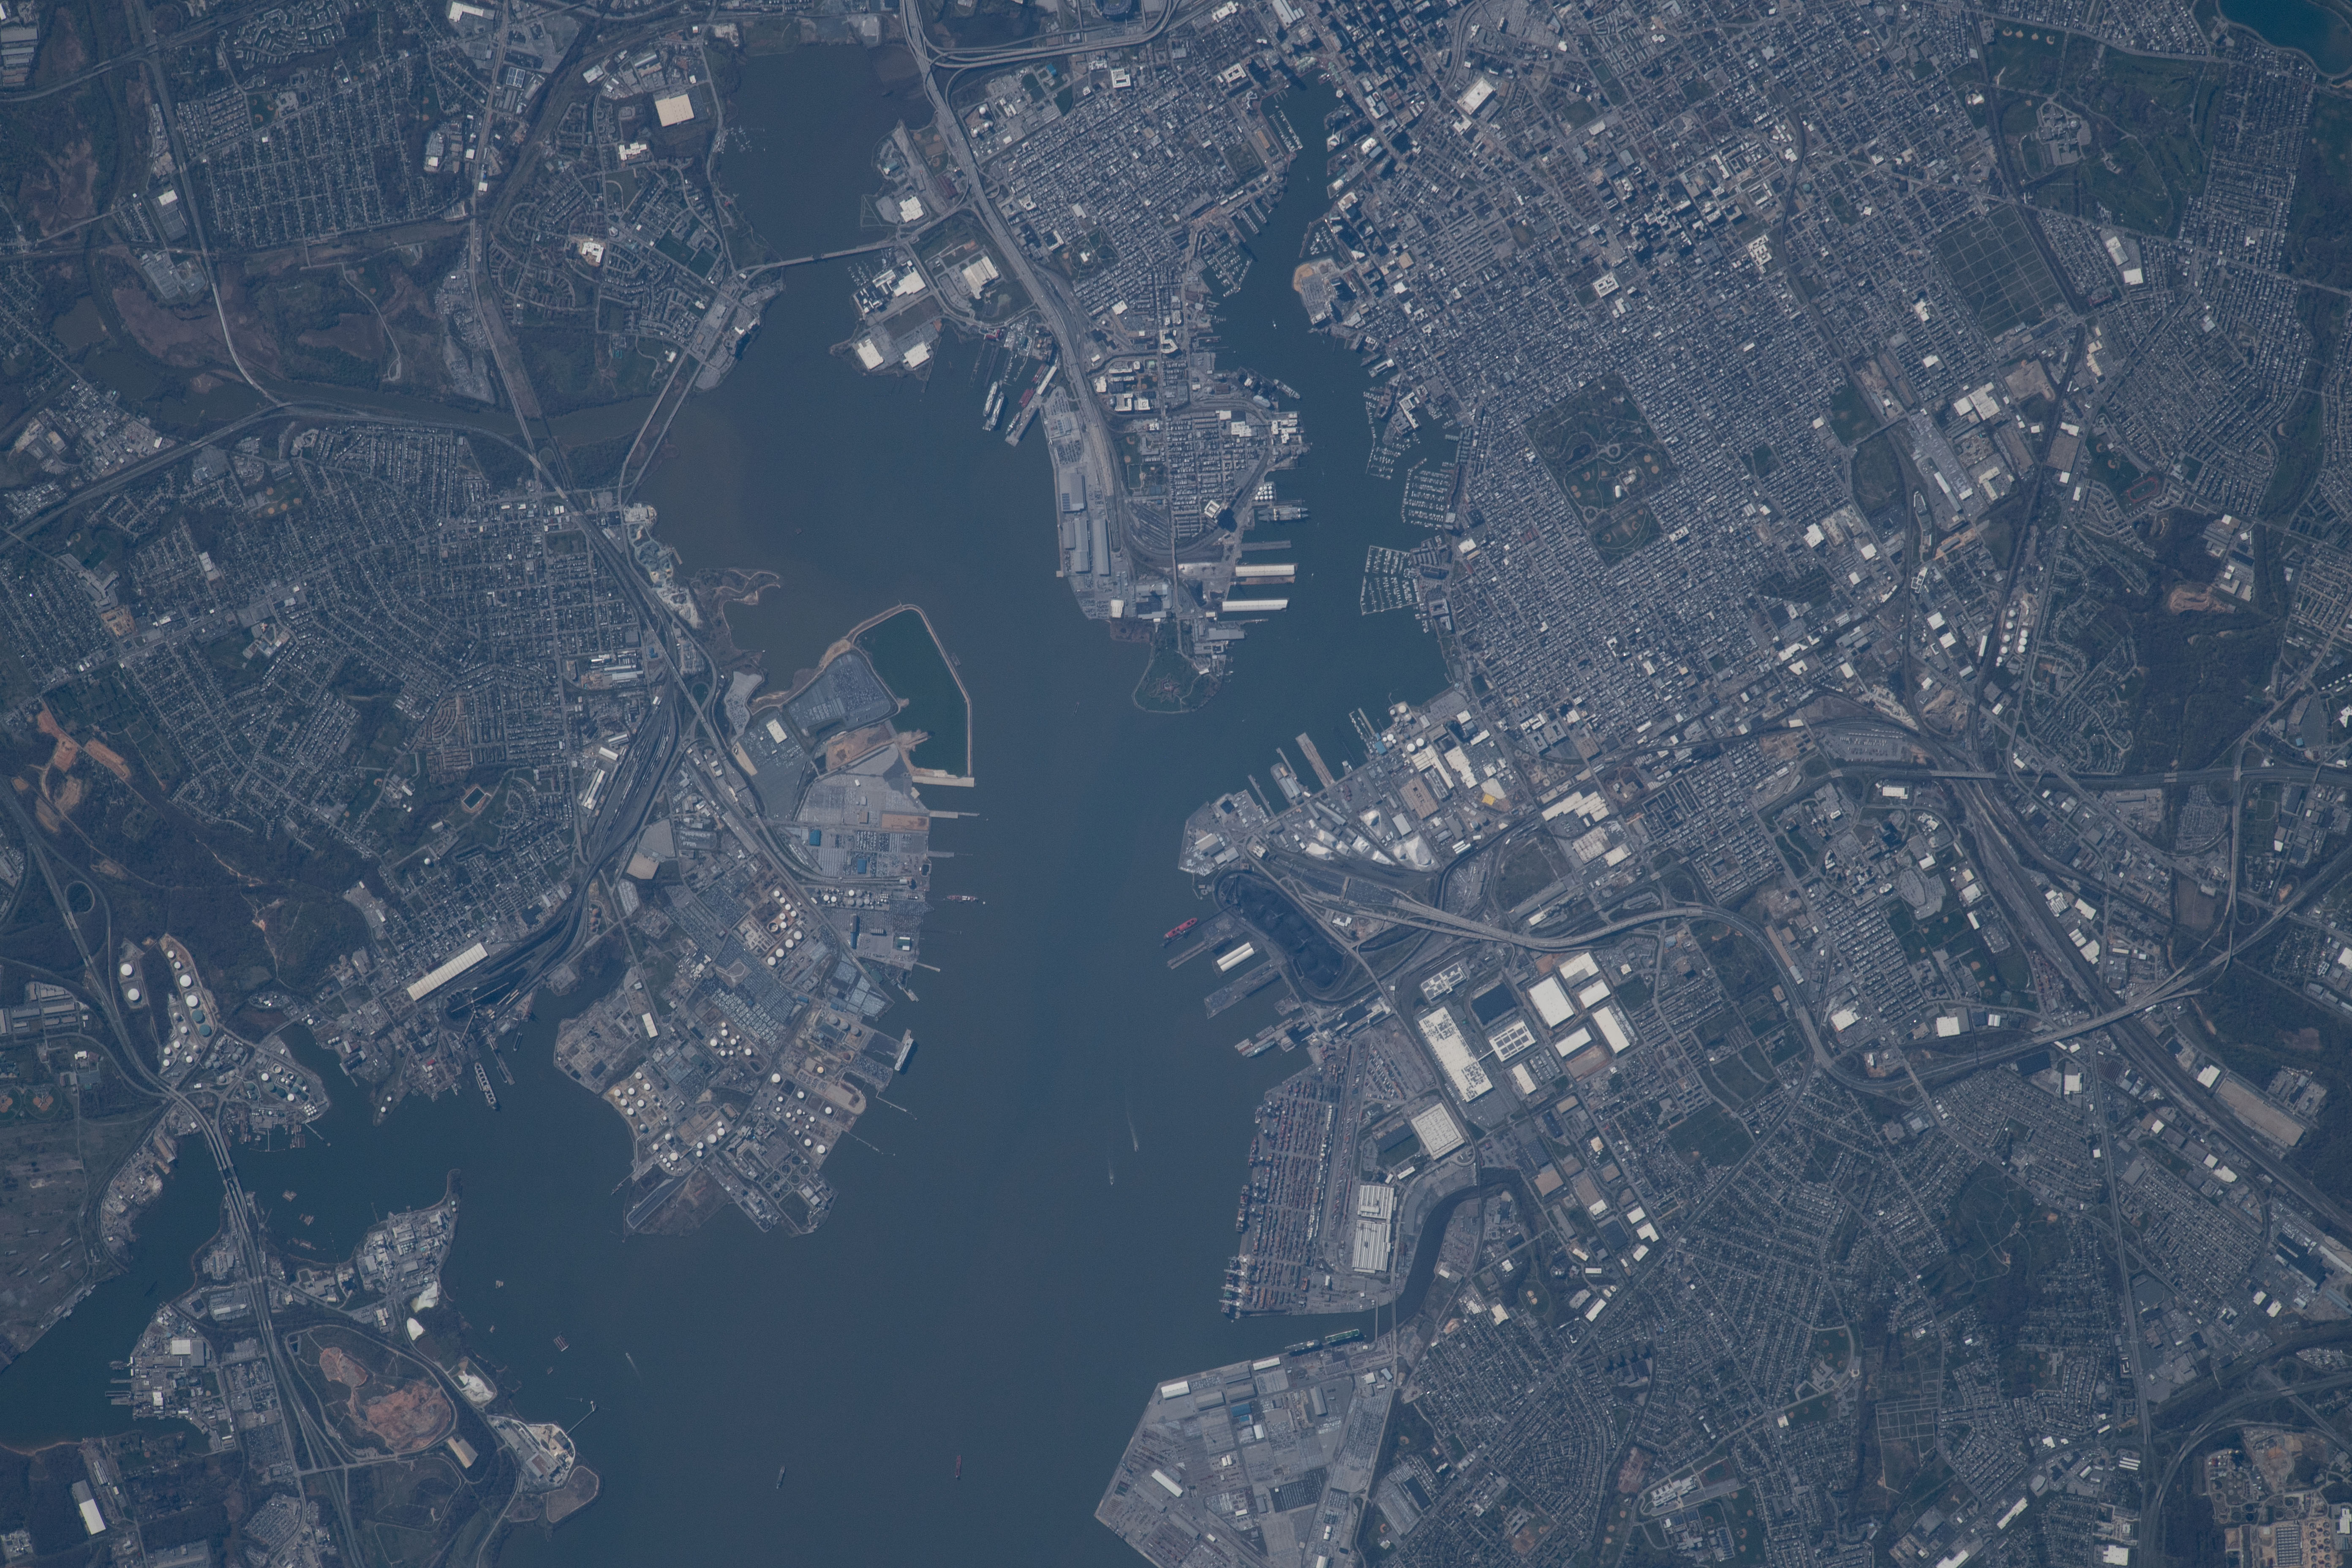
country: USA-MARYLAND
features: BALTIMORE, PATAPSCO RIVER, REED BIRD ISLAND, FORT MCHENRY
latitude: 39.3
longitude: -76.6
